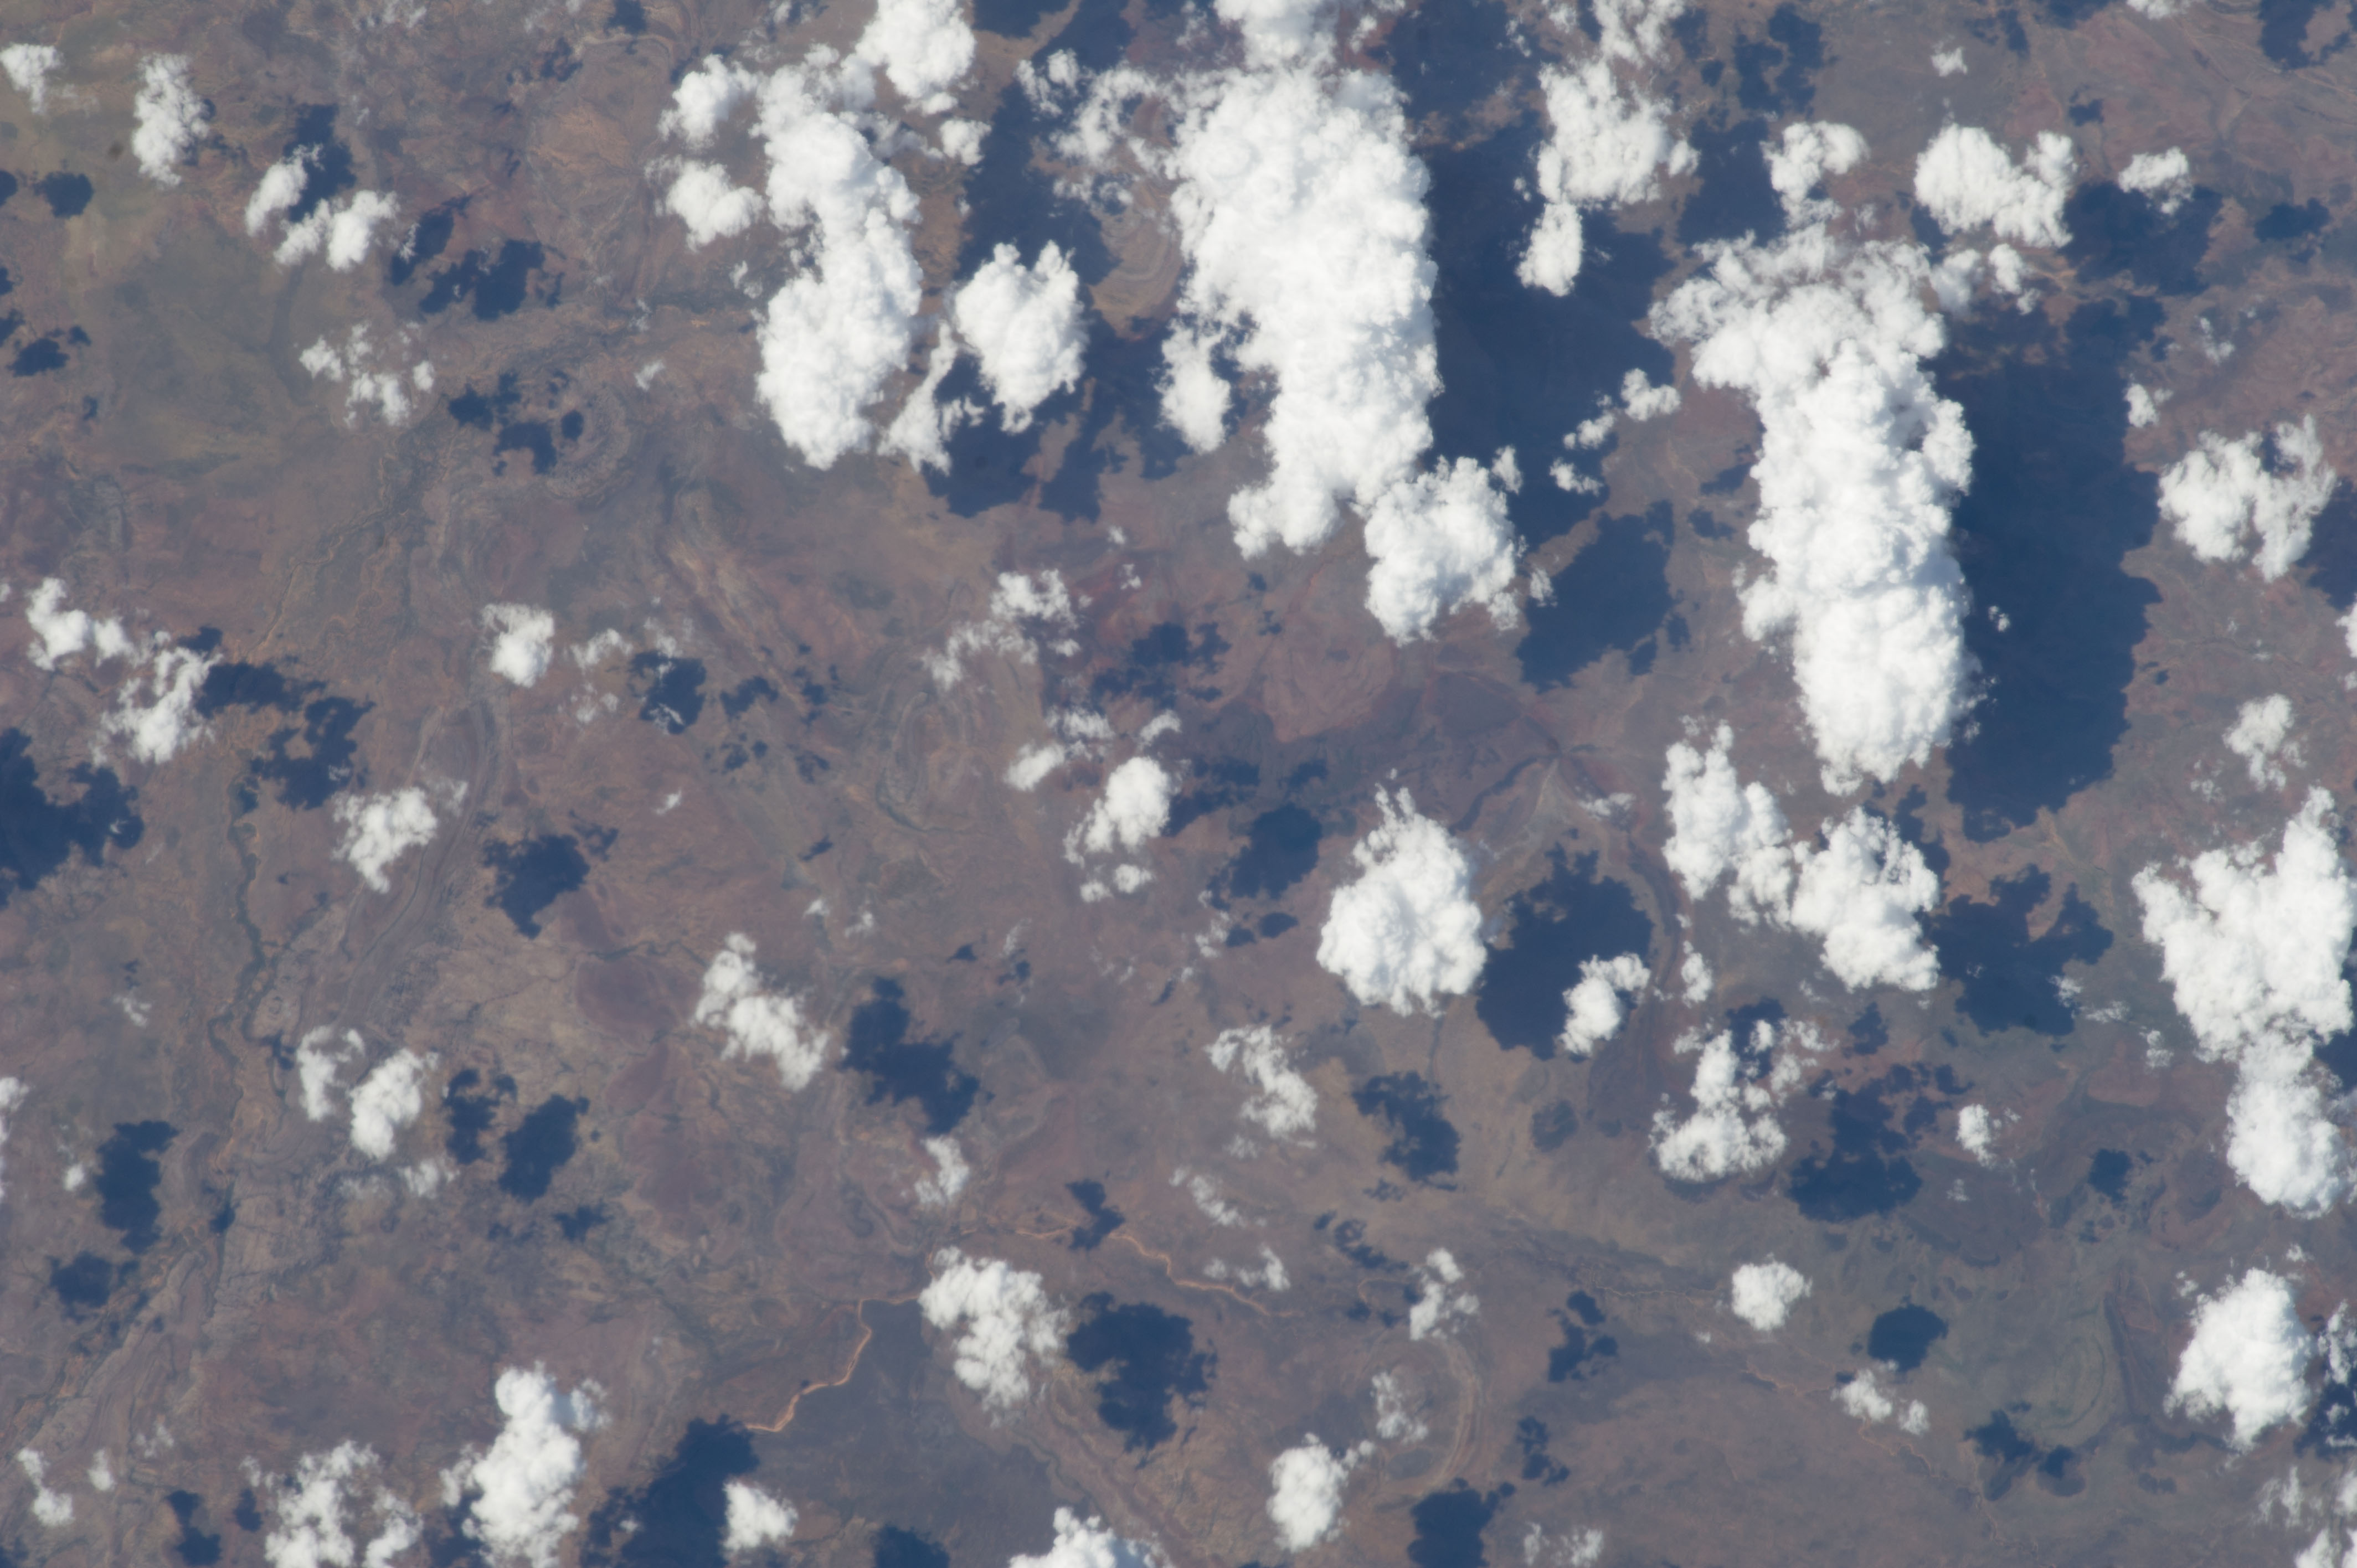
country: AUSTRALIA-NT
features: TOWNS R. DRAIN., HILLS, FOR., ESCARPMENTS
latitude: -15.3
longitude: 134.8
